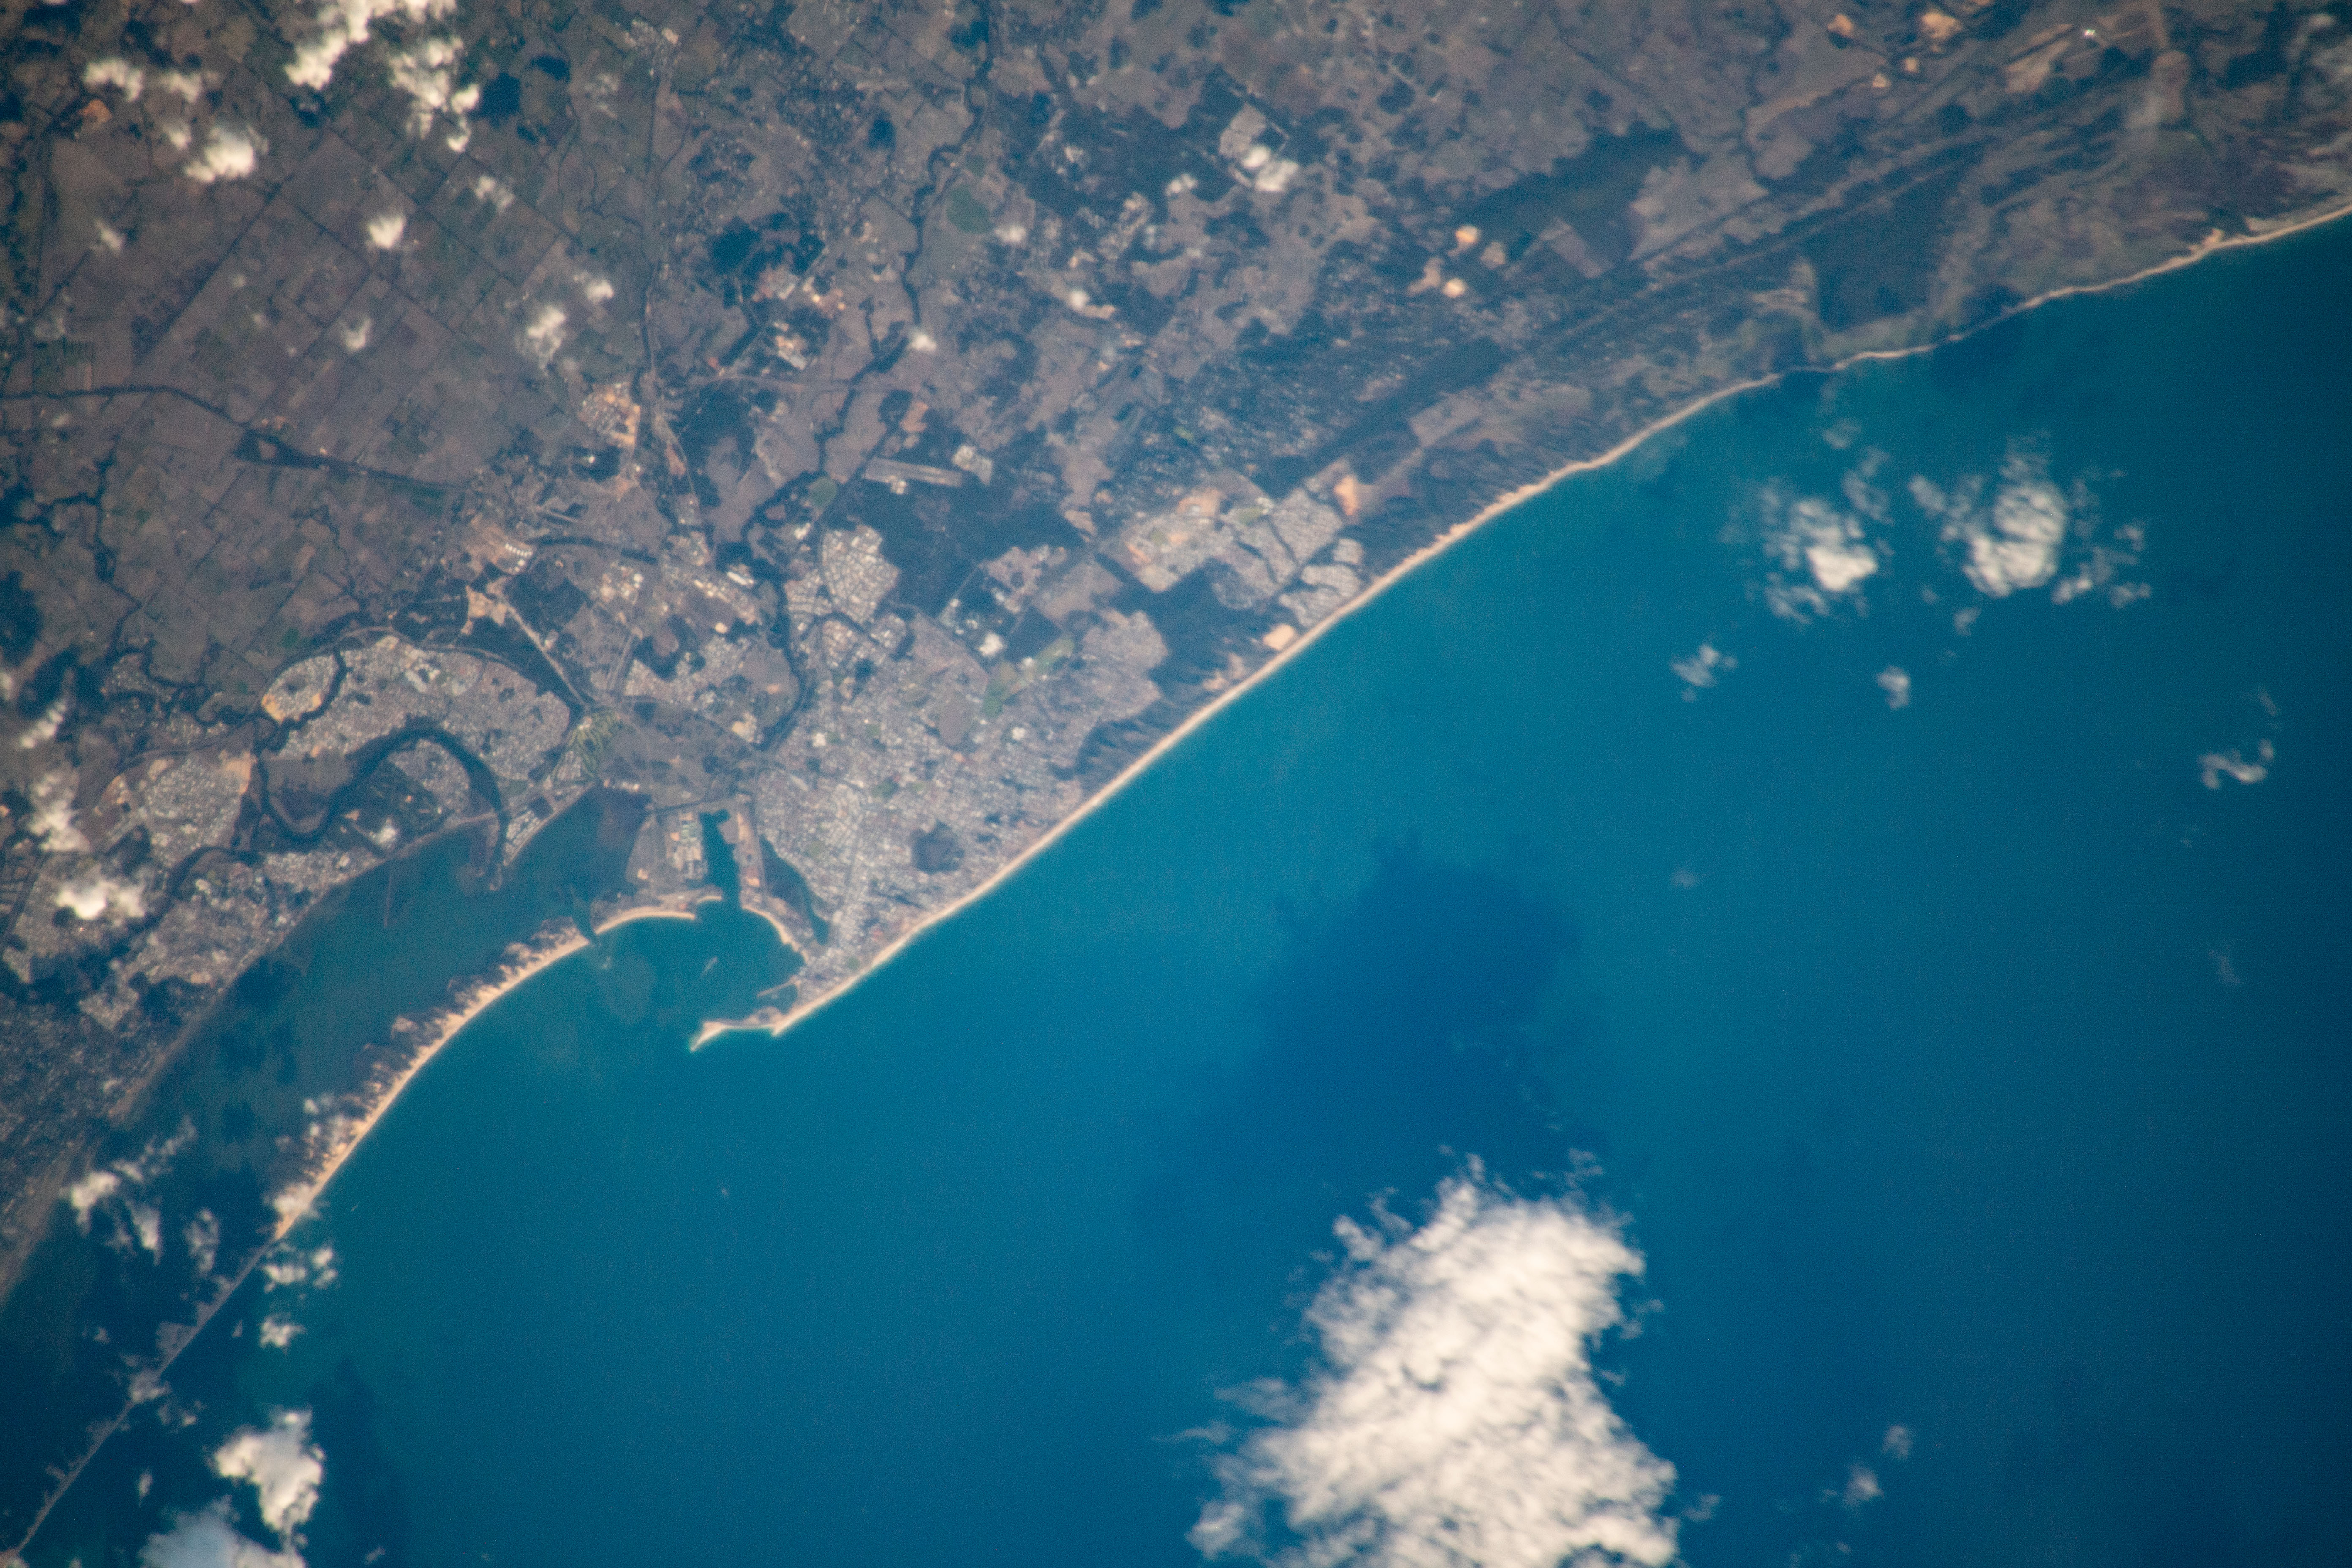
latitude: -33.4
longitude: 115.6
